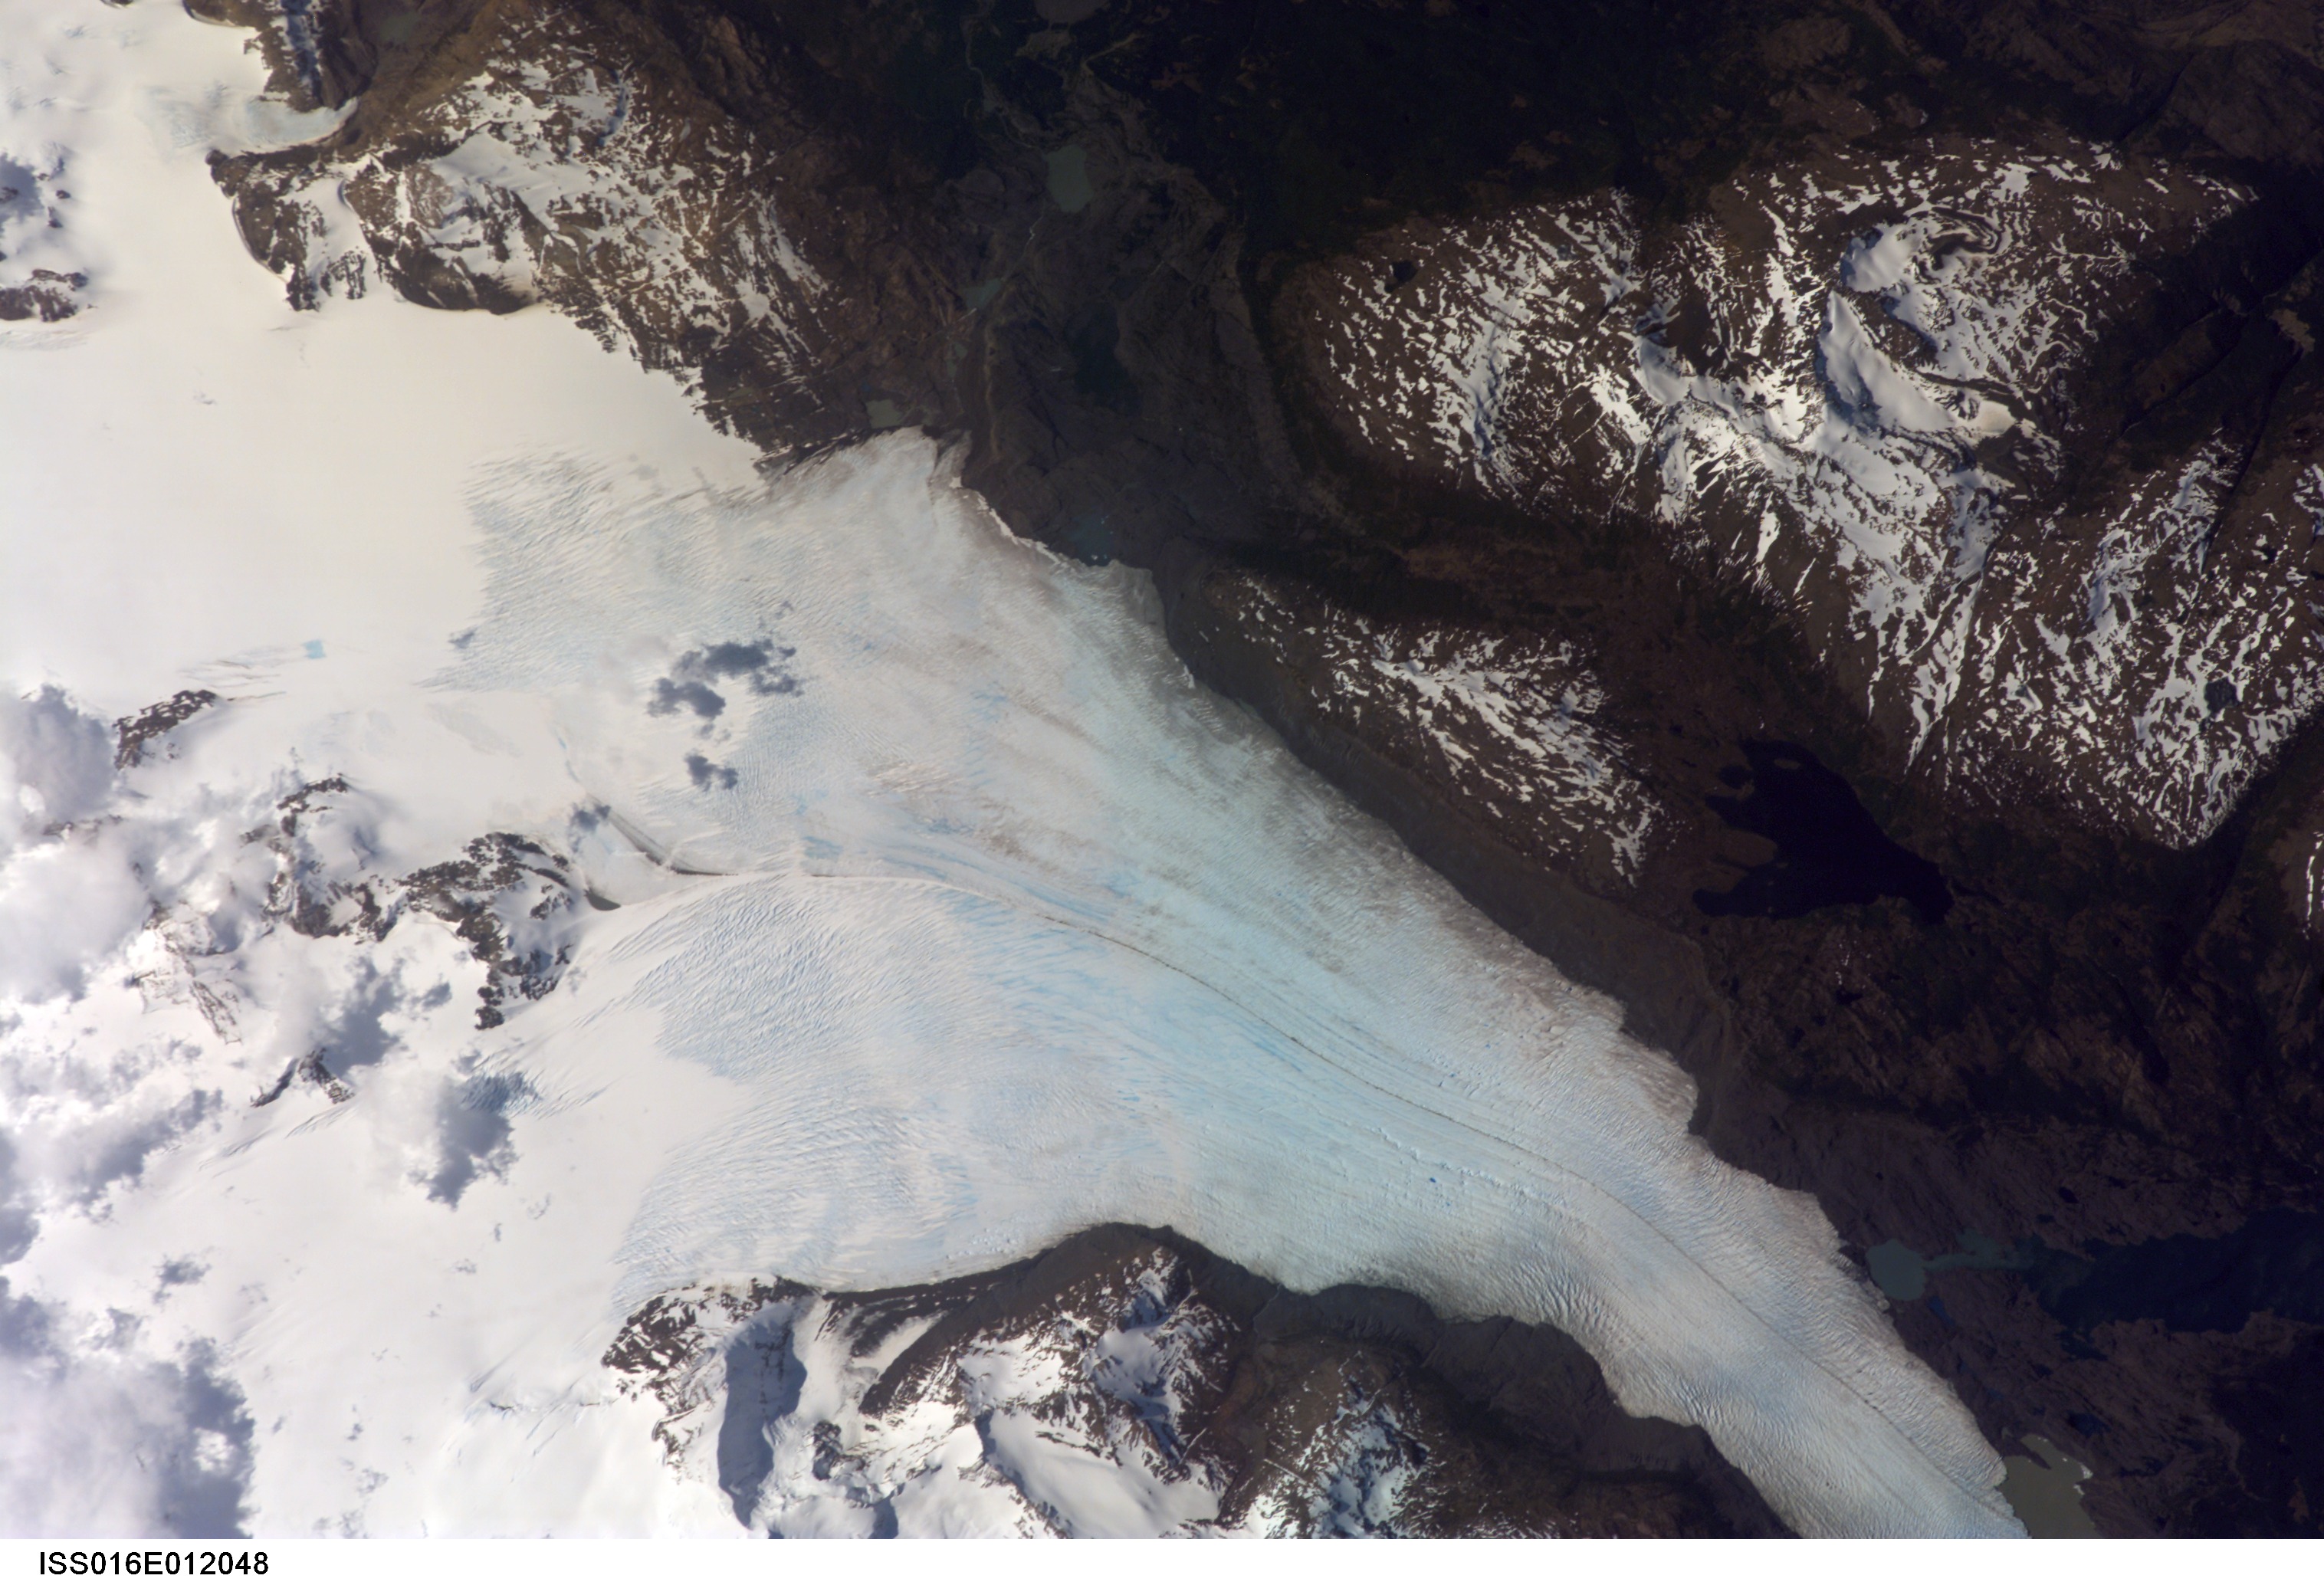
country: CHILE
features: TORRES DEL PAINE NATIONAL PARK,GLACIERS
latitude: -51.1
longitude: -73.3
